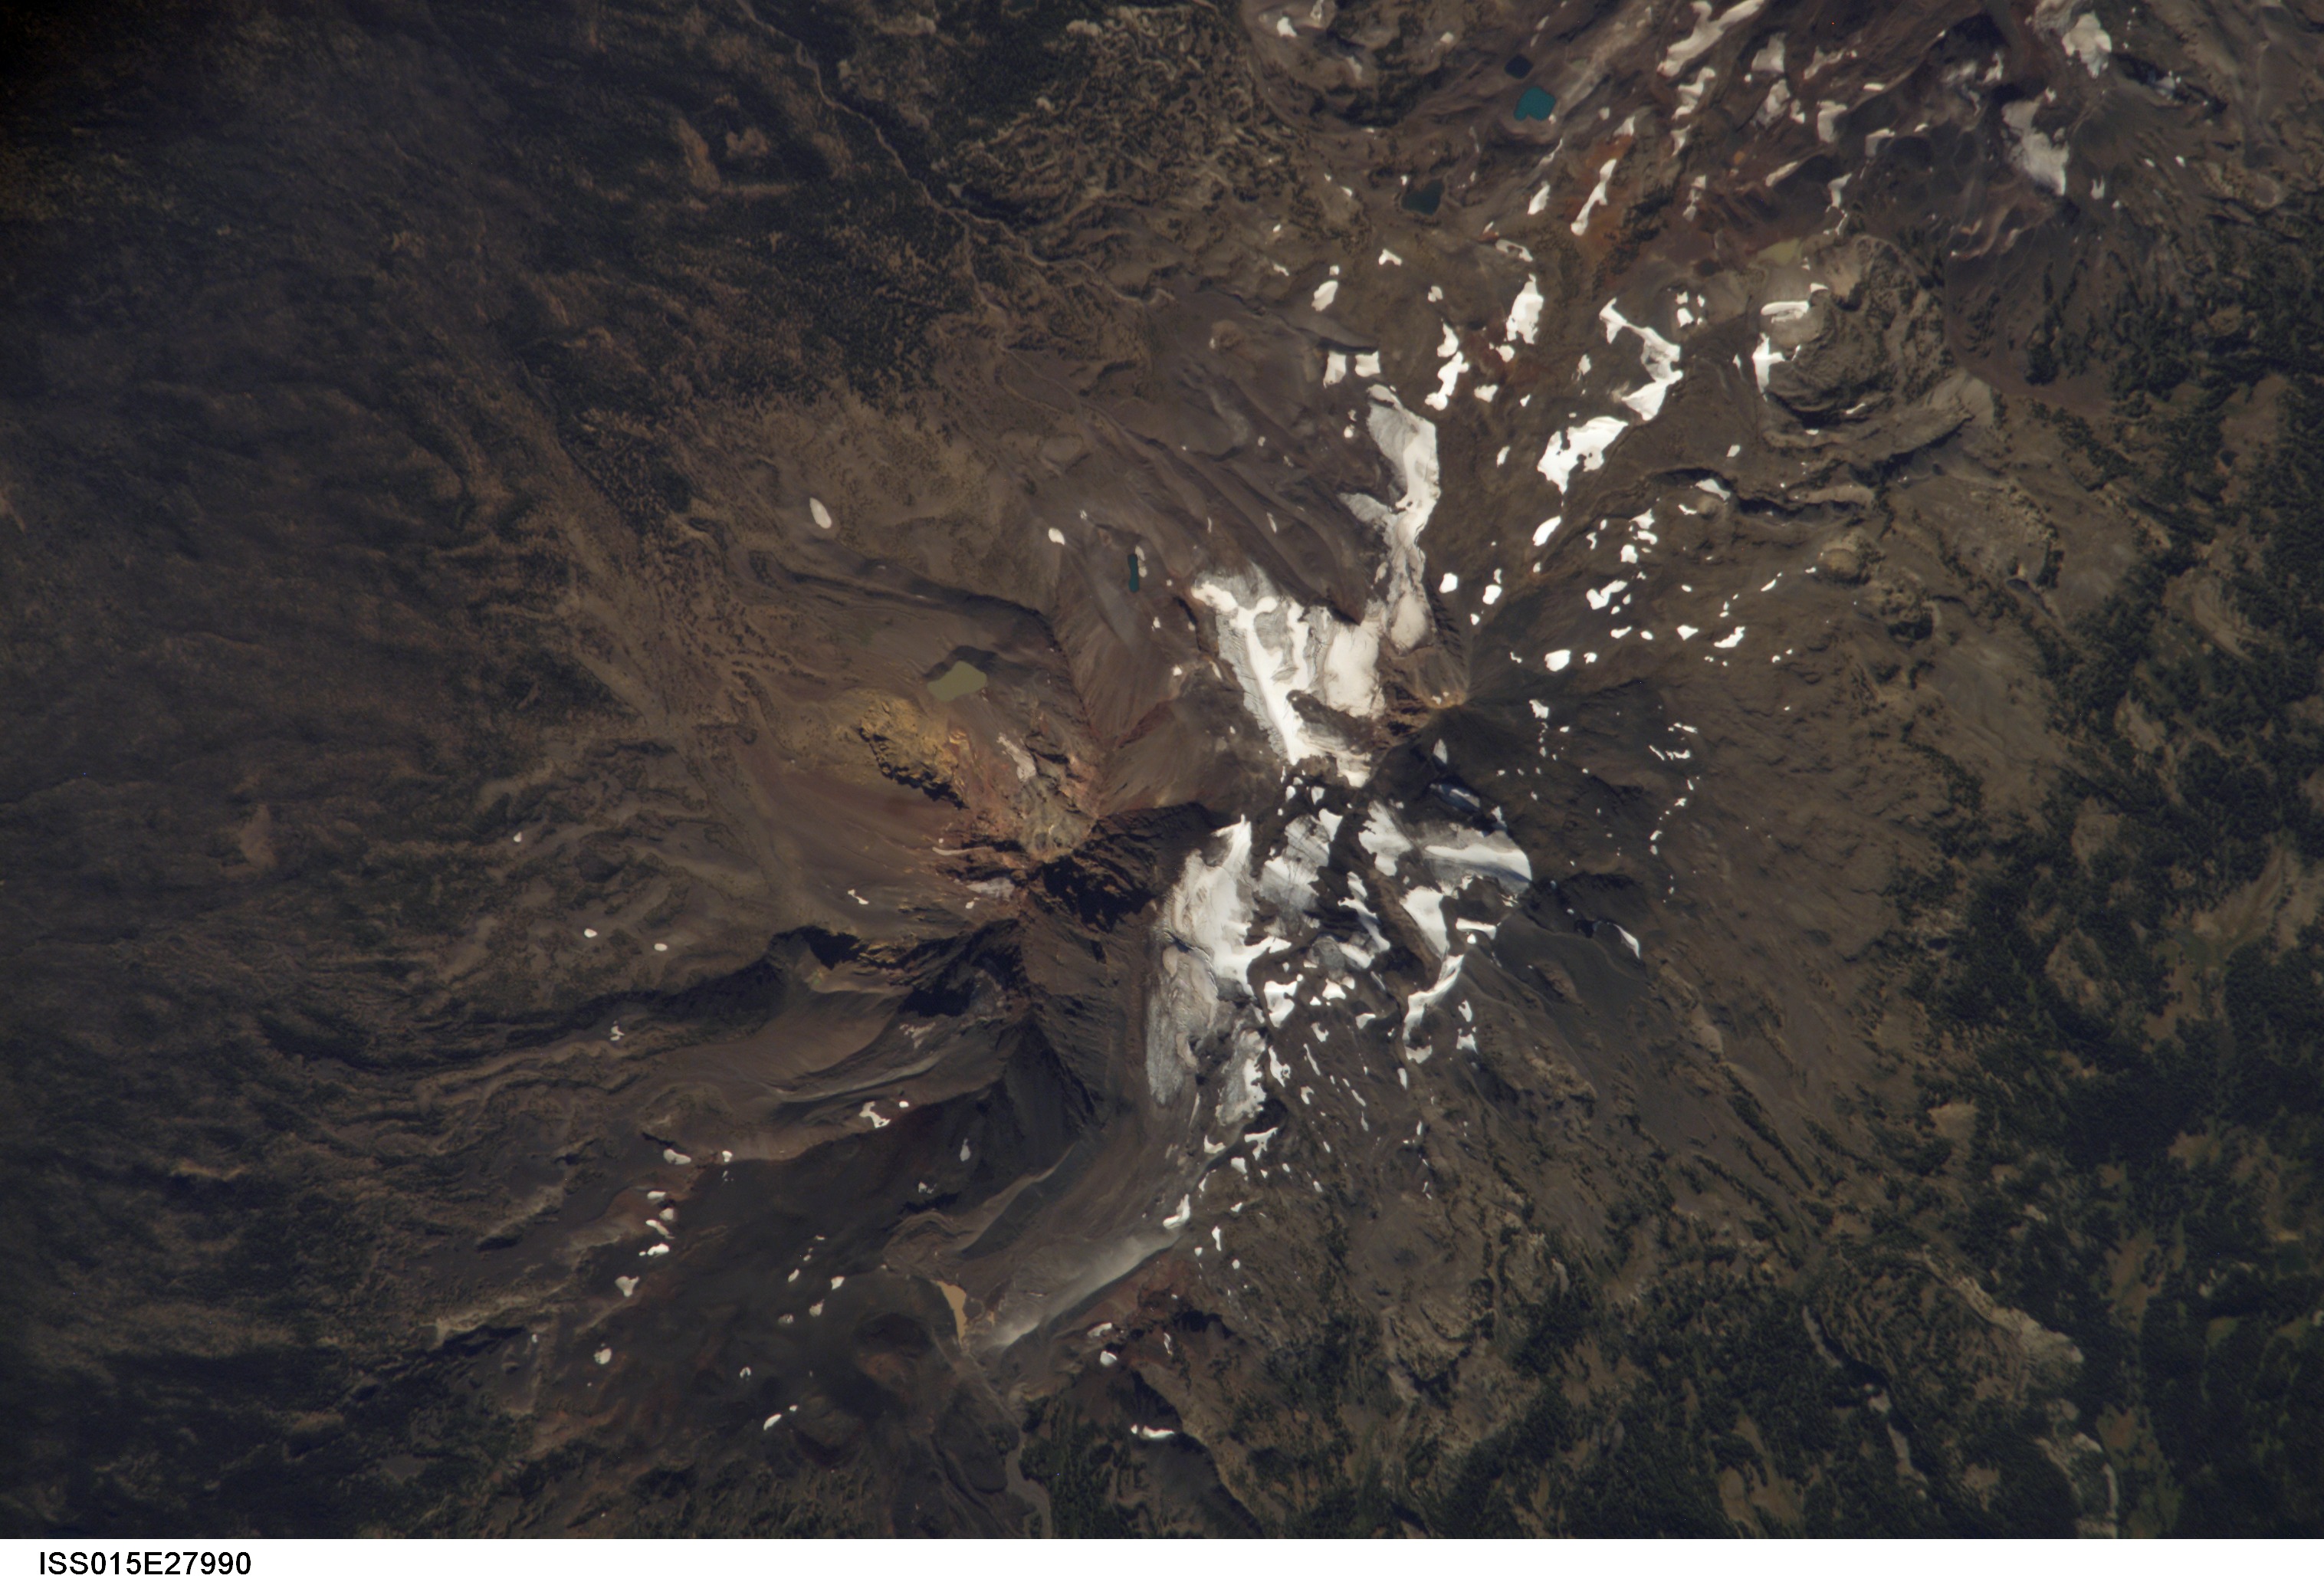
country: USA-OREGON
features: THREE SISTERS PK., SNOW, FOR.
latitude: 44.2
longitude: -121.7
